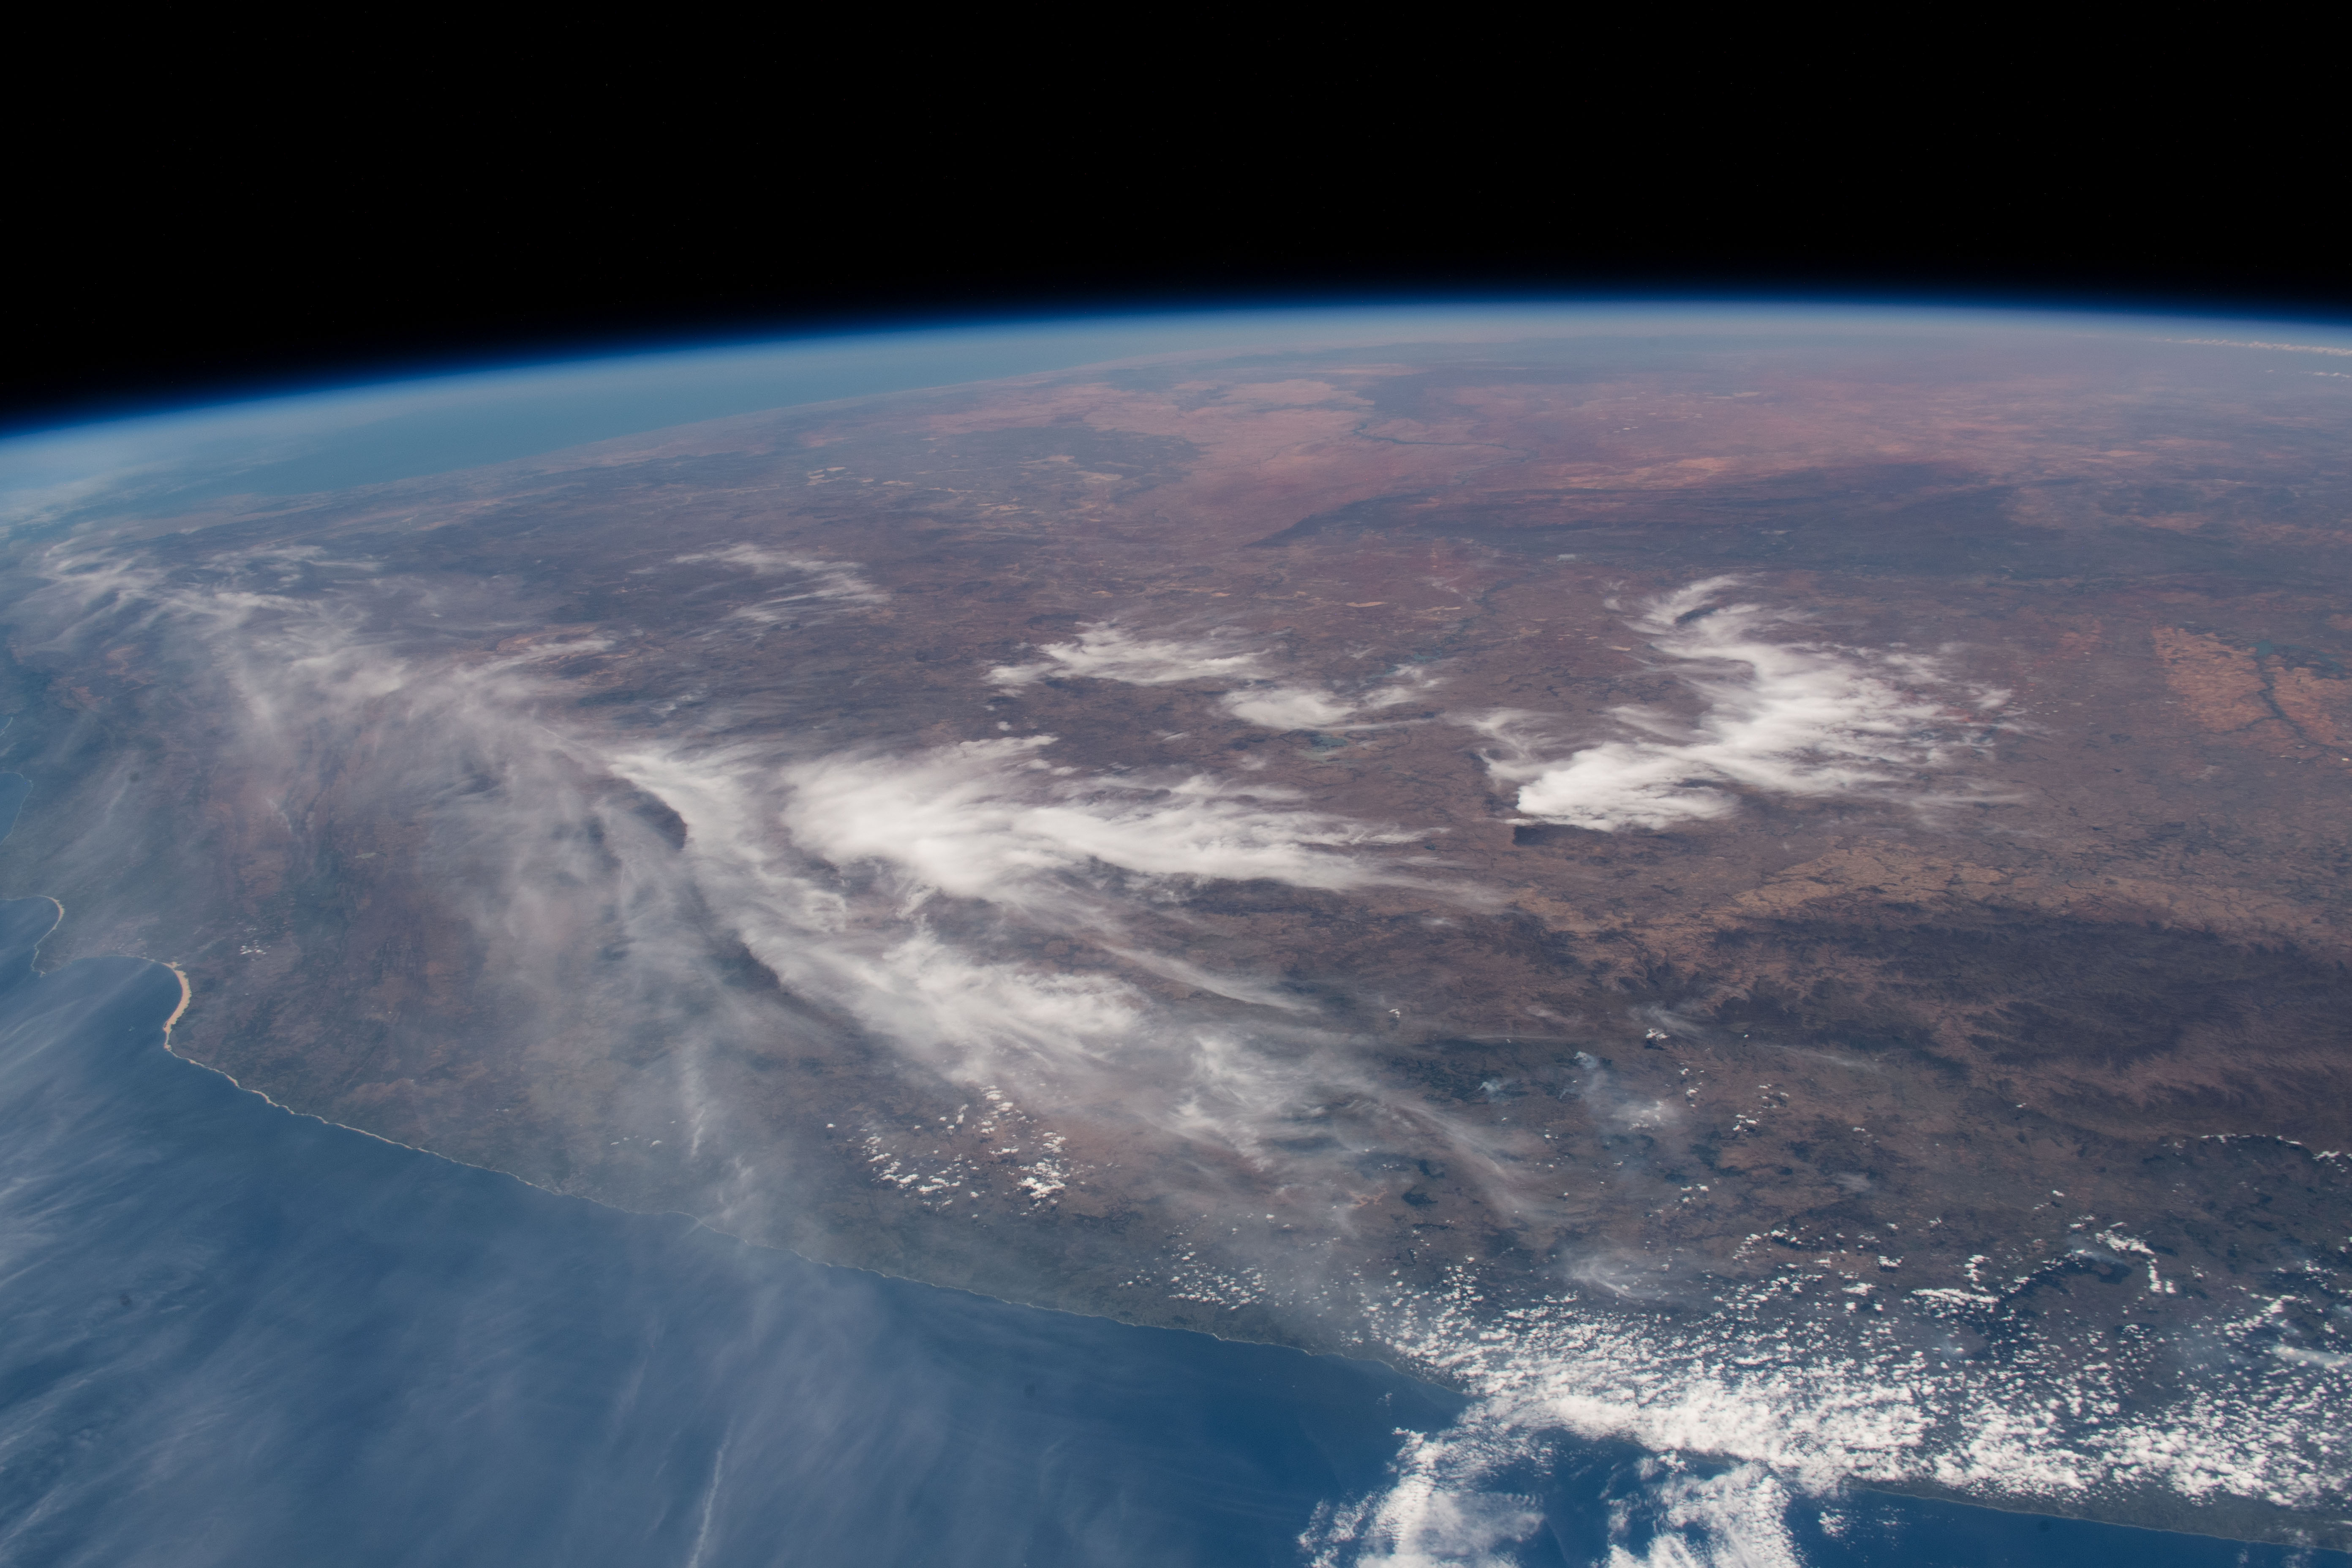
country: REPUBLIC SOUTH AFRICA
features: SOUTH AFRICA, DRAKENSBERG MOUNTAINS
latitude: -31.0
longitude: 24.5
